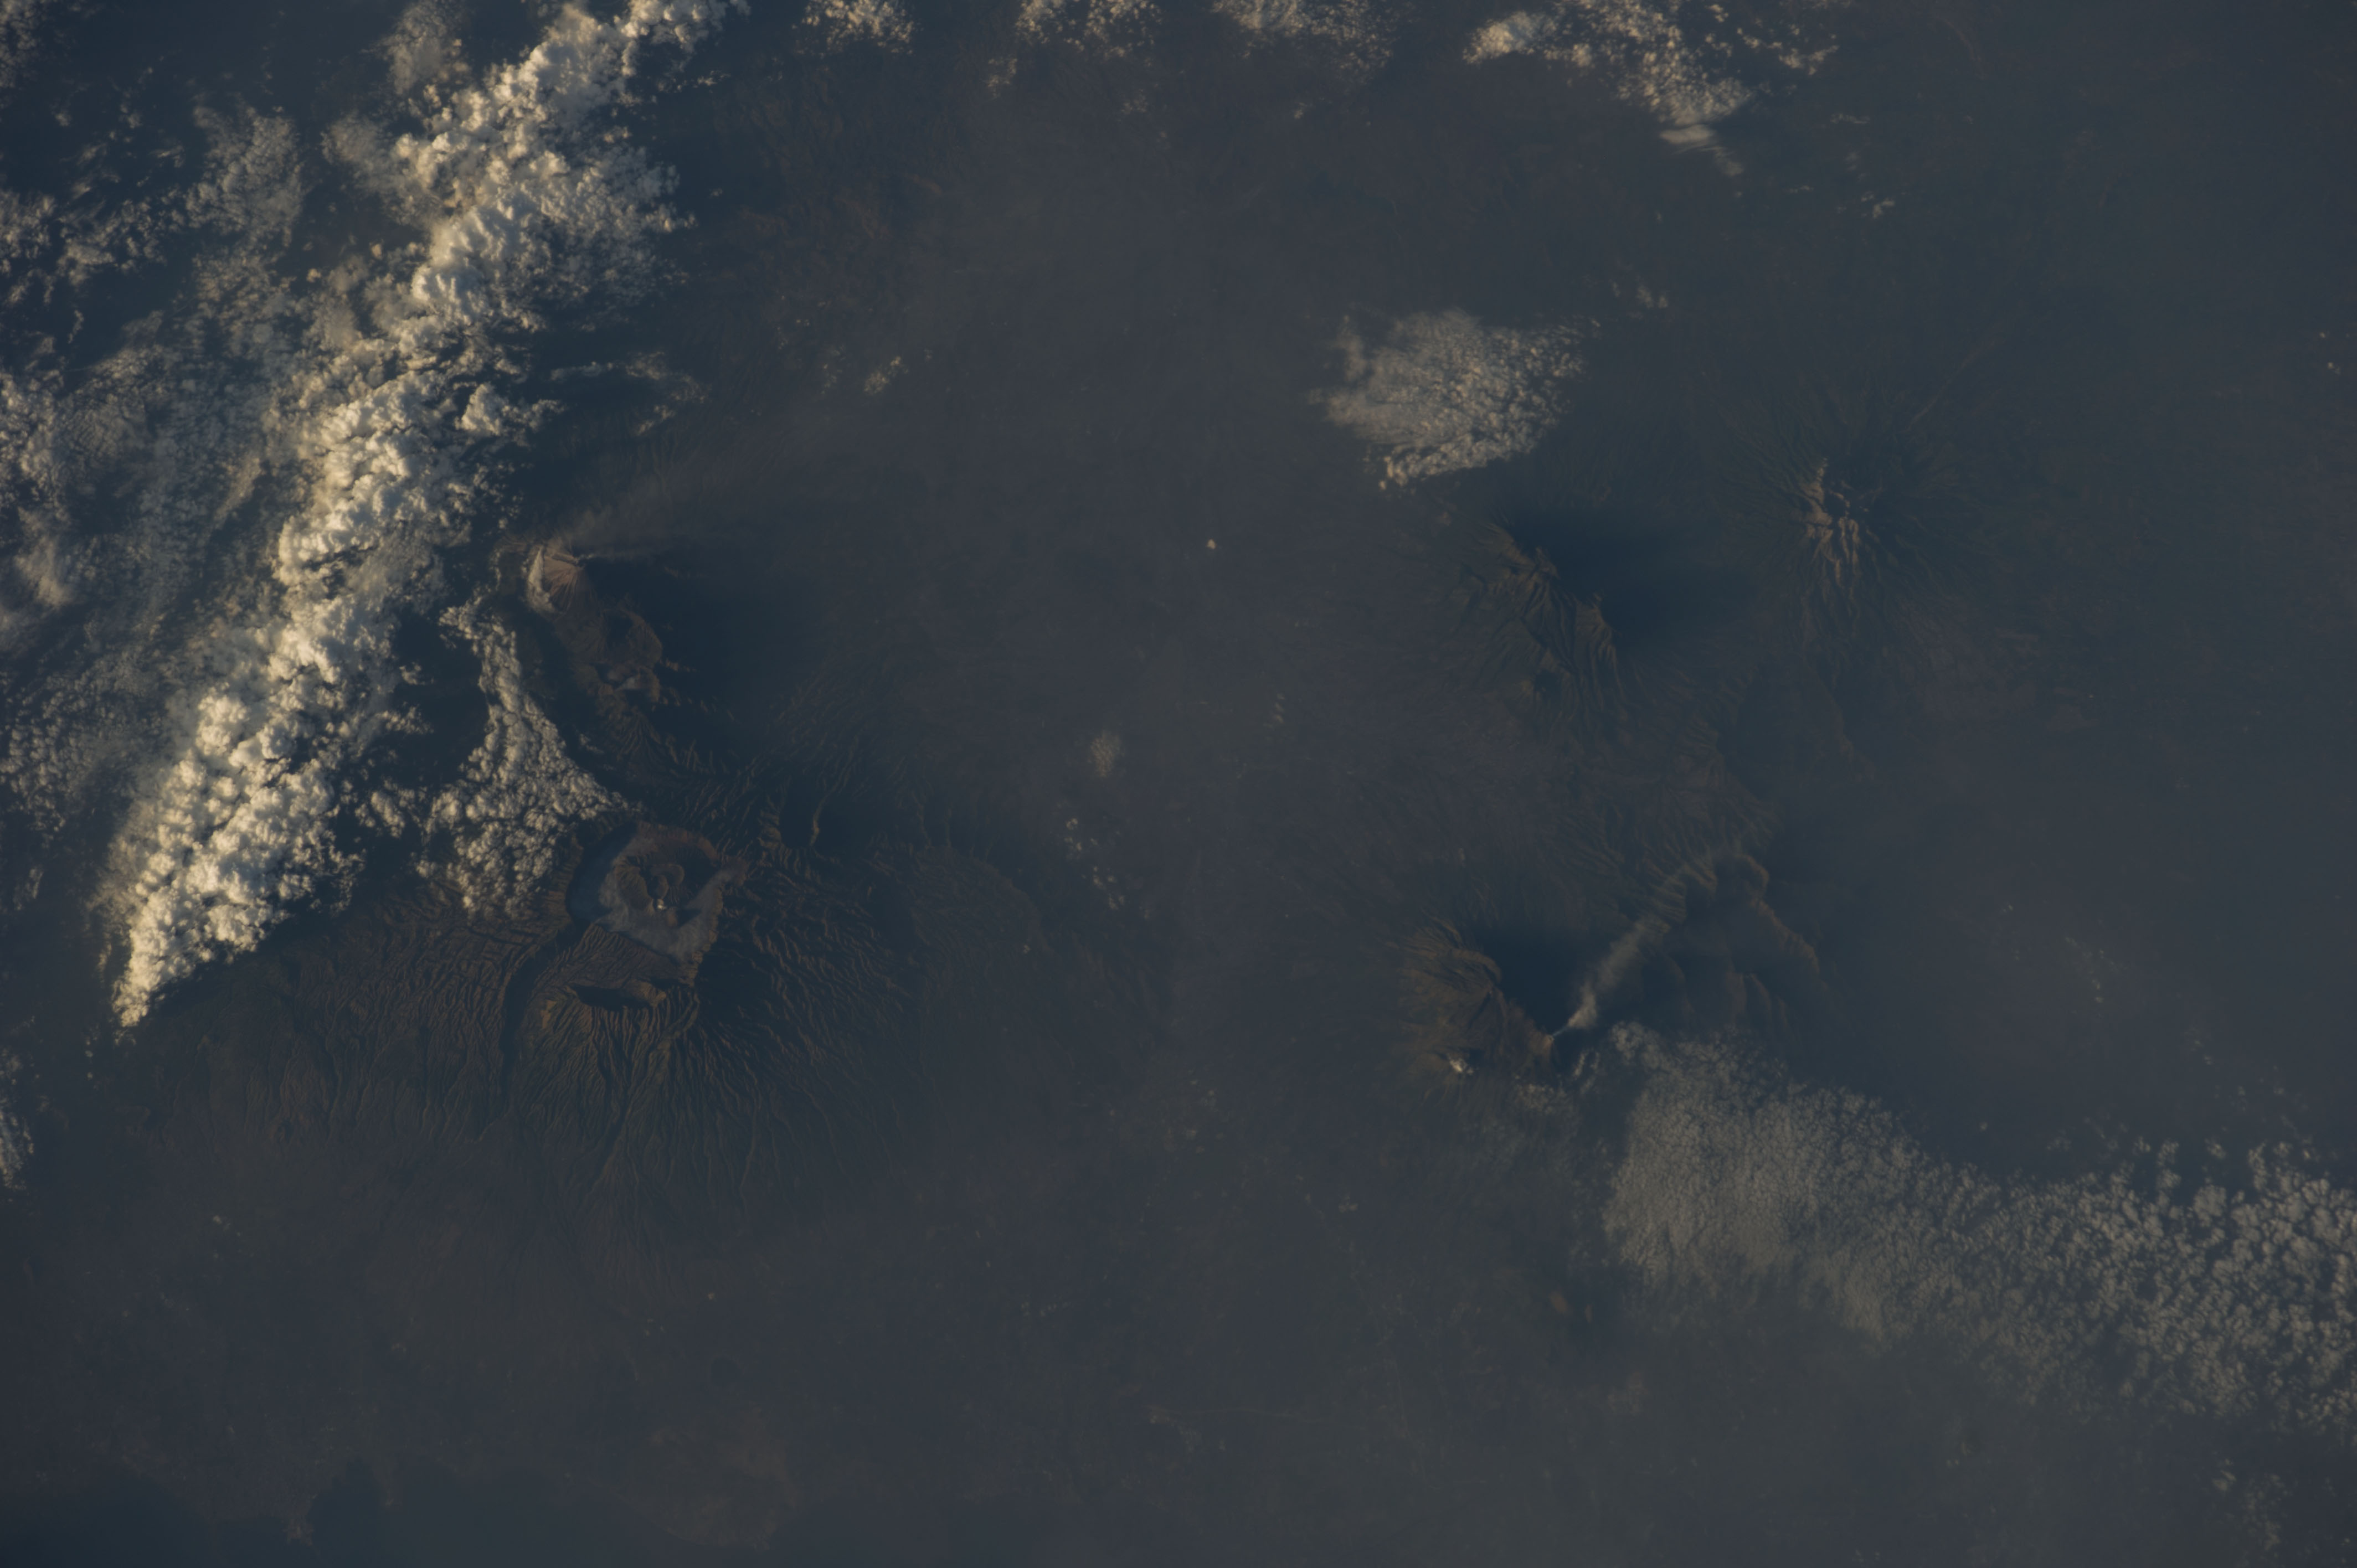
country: INDONESIA-J
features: MT. BROMO, MT. SEMERU, MT. BUTAK, MT. KAWI, ARJUNO-WELIRANG VOL., MT. KELUD
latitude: -7.9
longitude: 112.7
